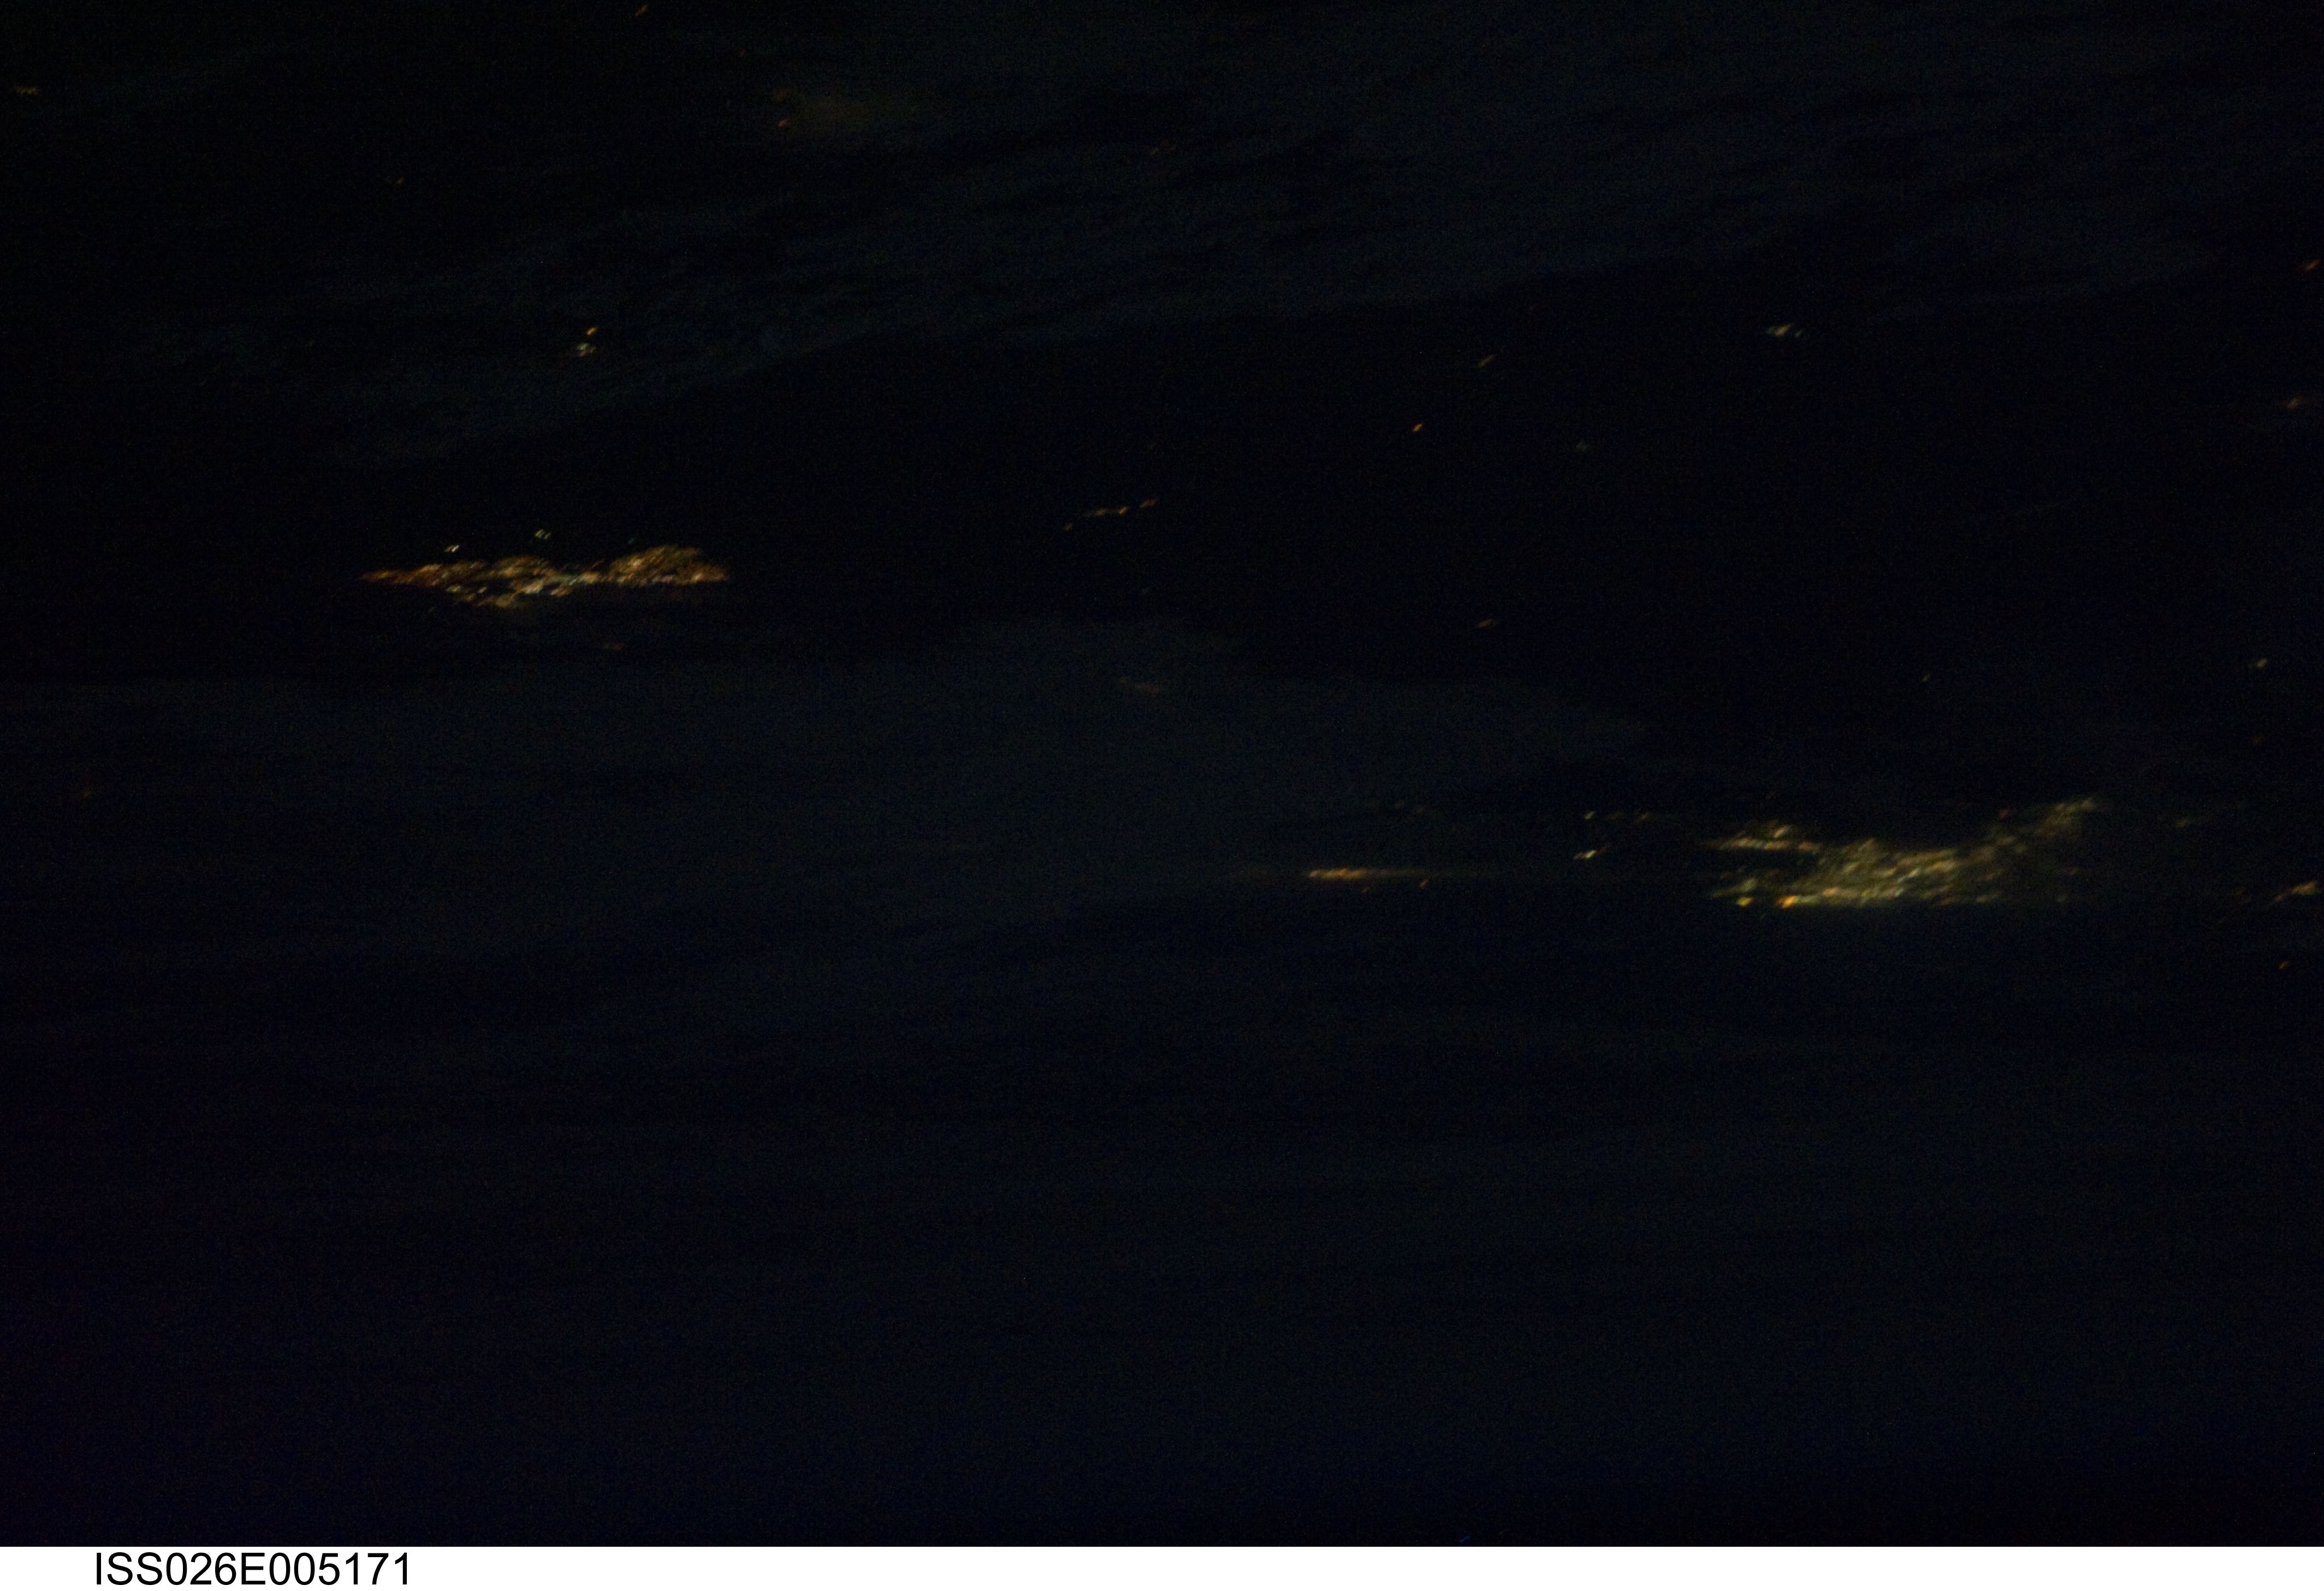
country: AUSTRALIA-NSW
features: CANBERRA-SYDNEY REGION AT NIGHT
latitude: -34.6
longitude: 150.5
